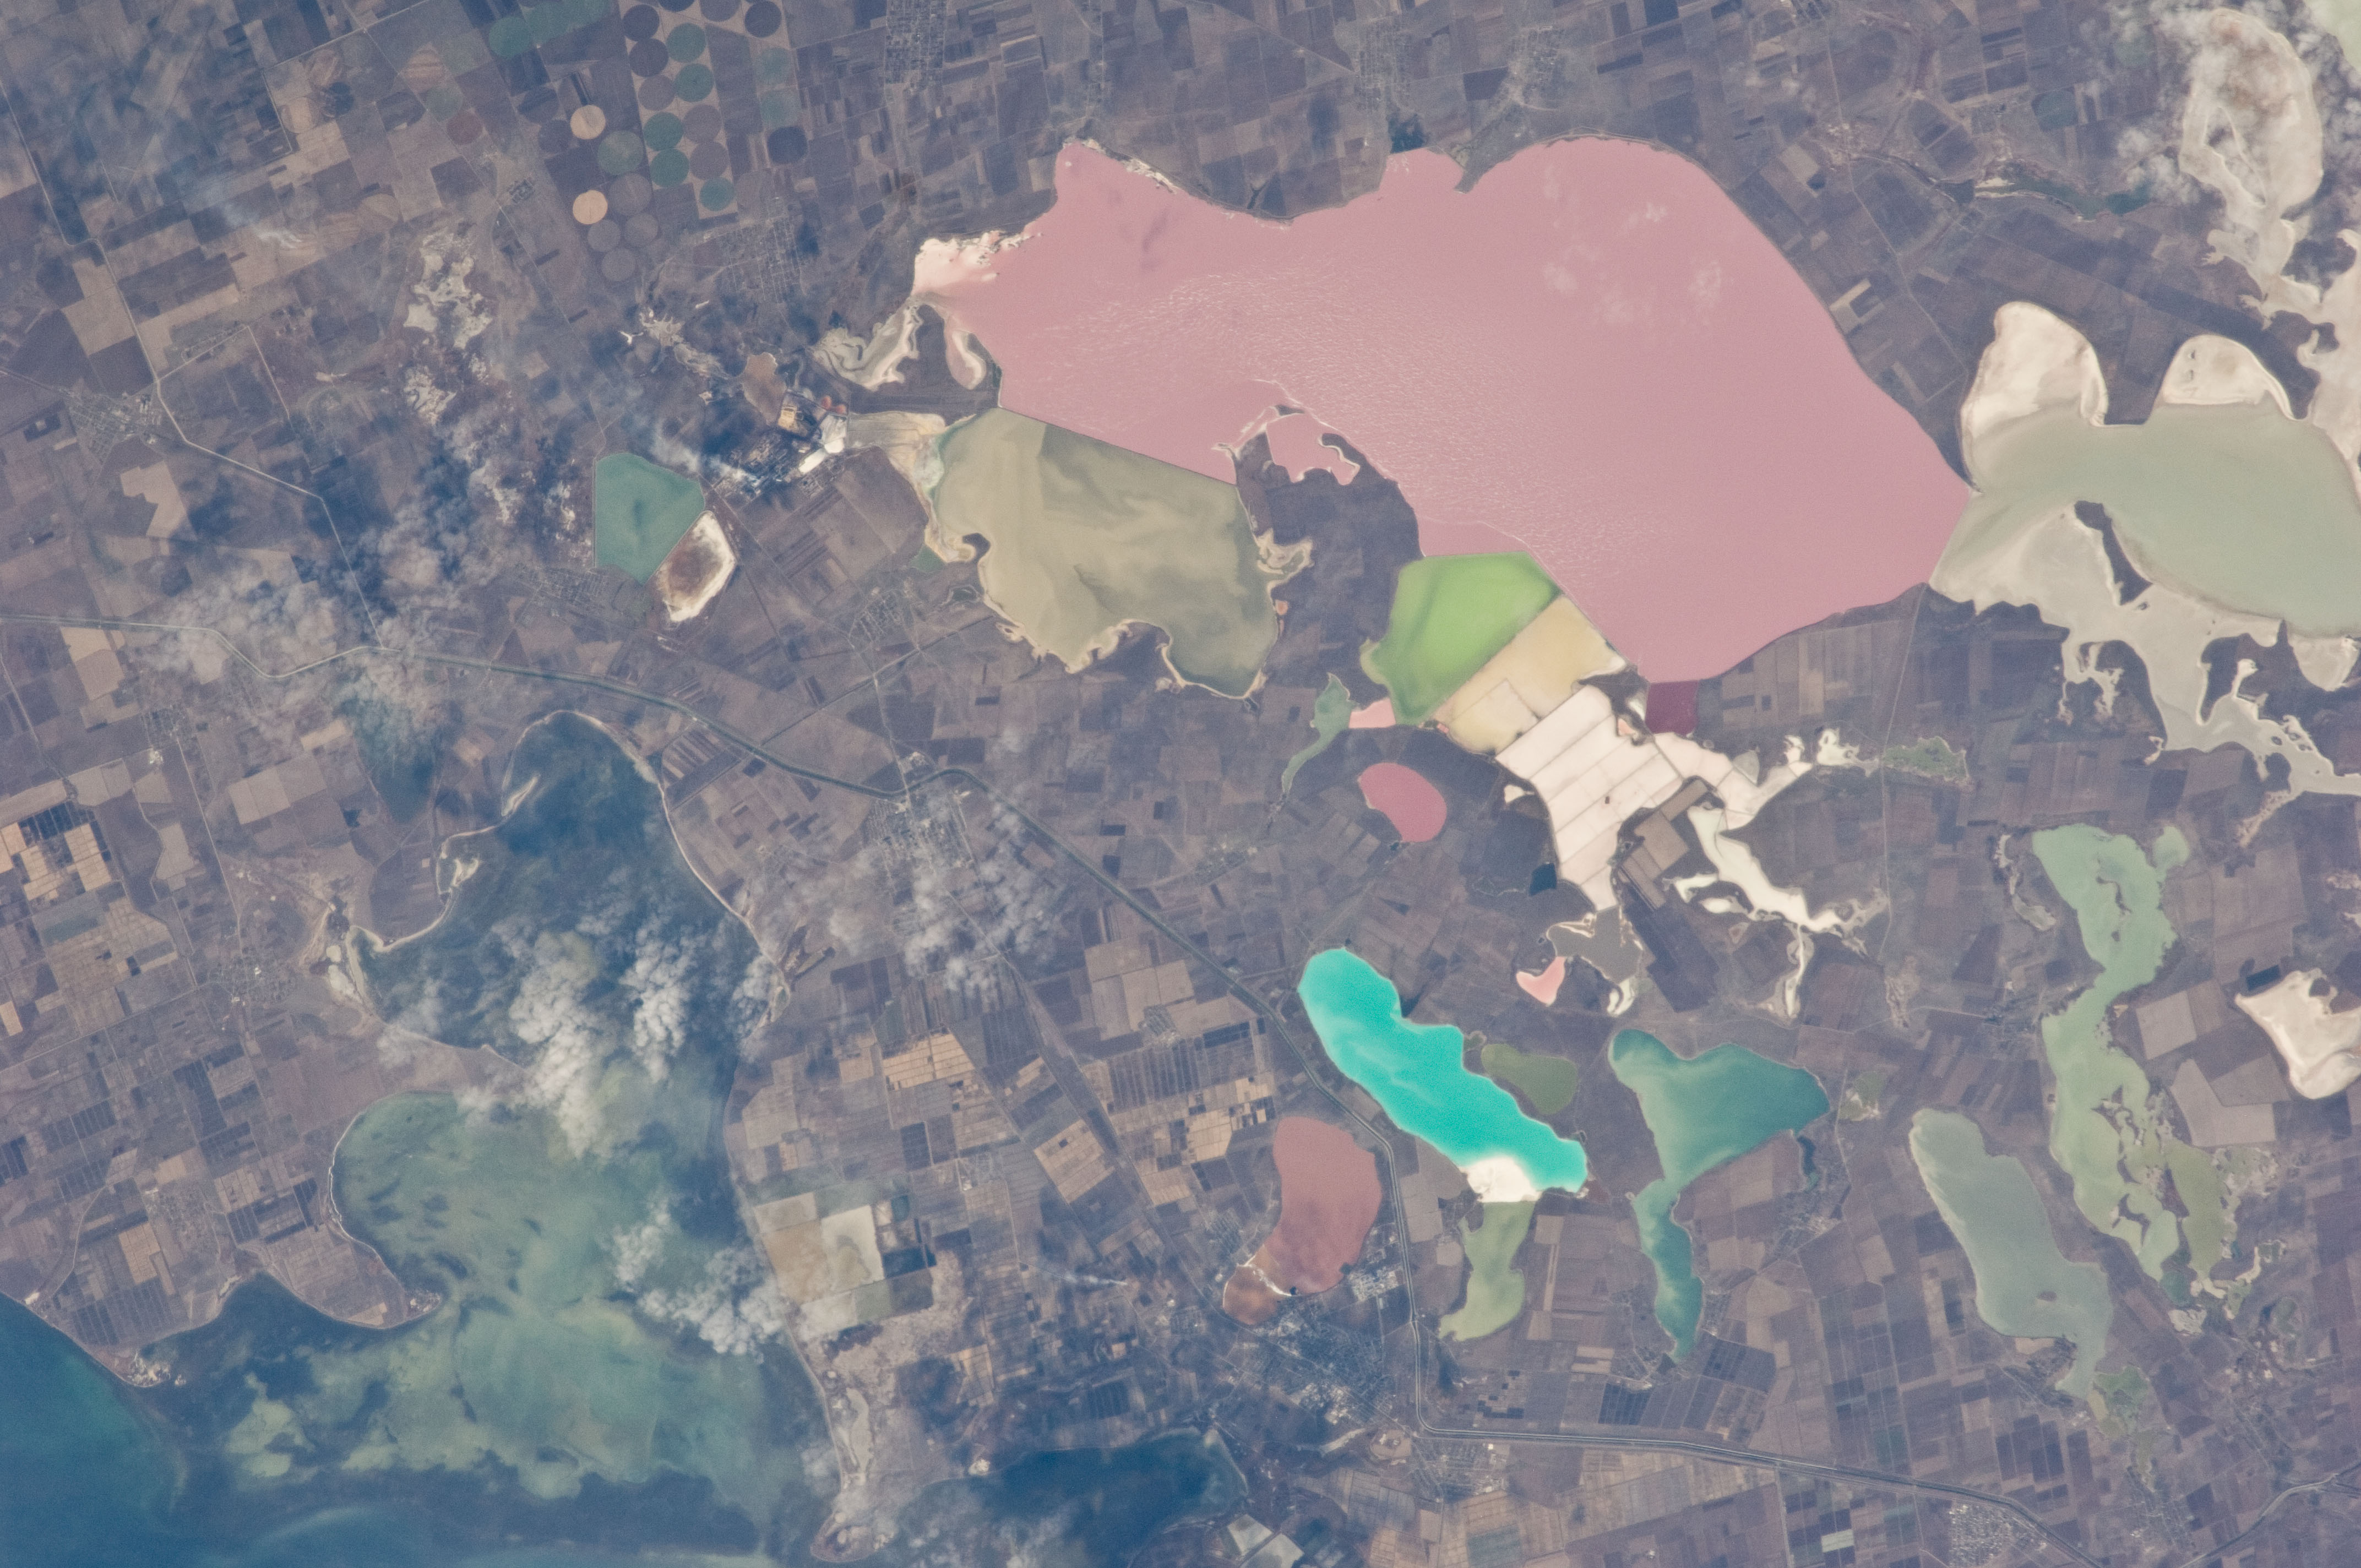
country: UKRAINE
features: SYVASH, AGR., SEA OF AZOV
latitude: 46.0
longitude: 33.6
